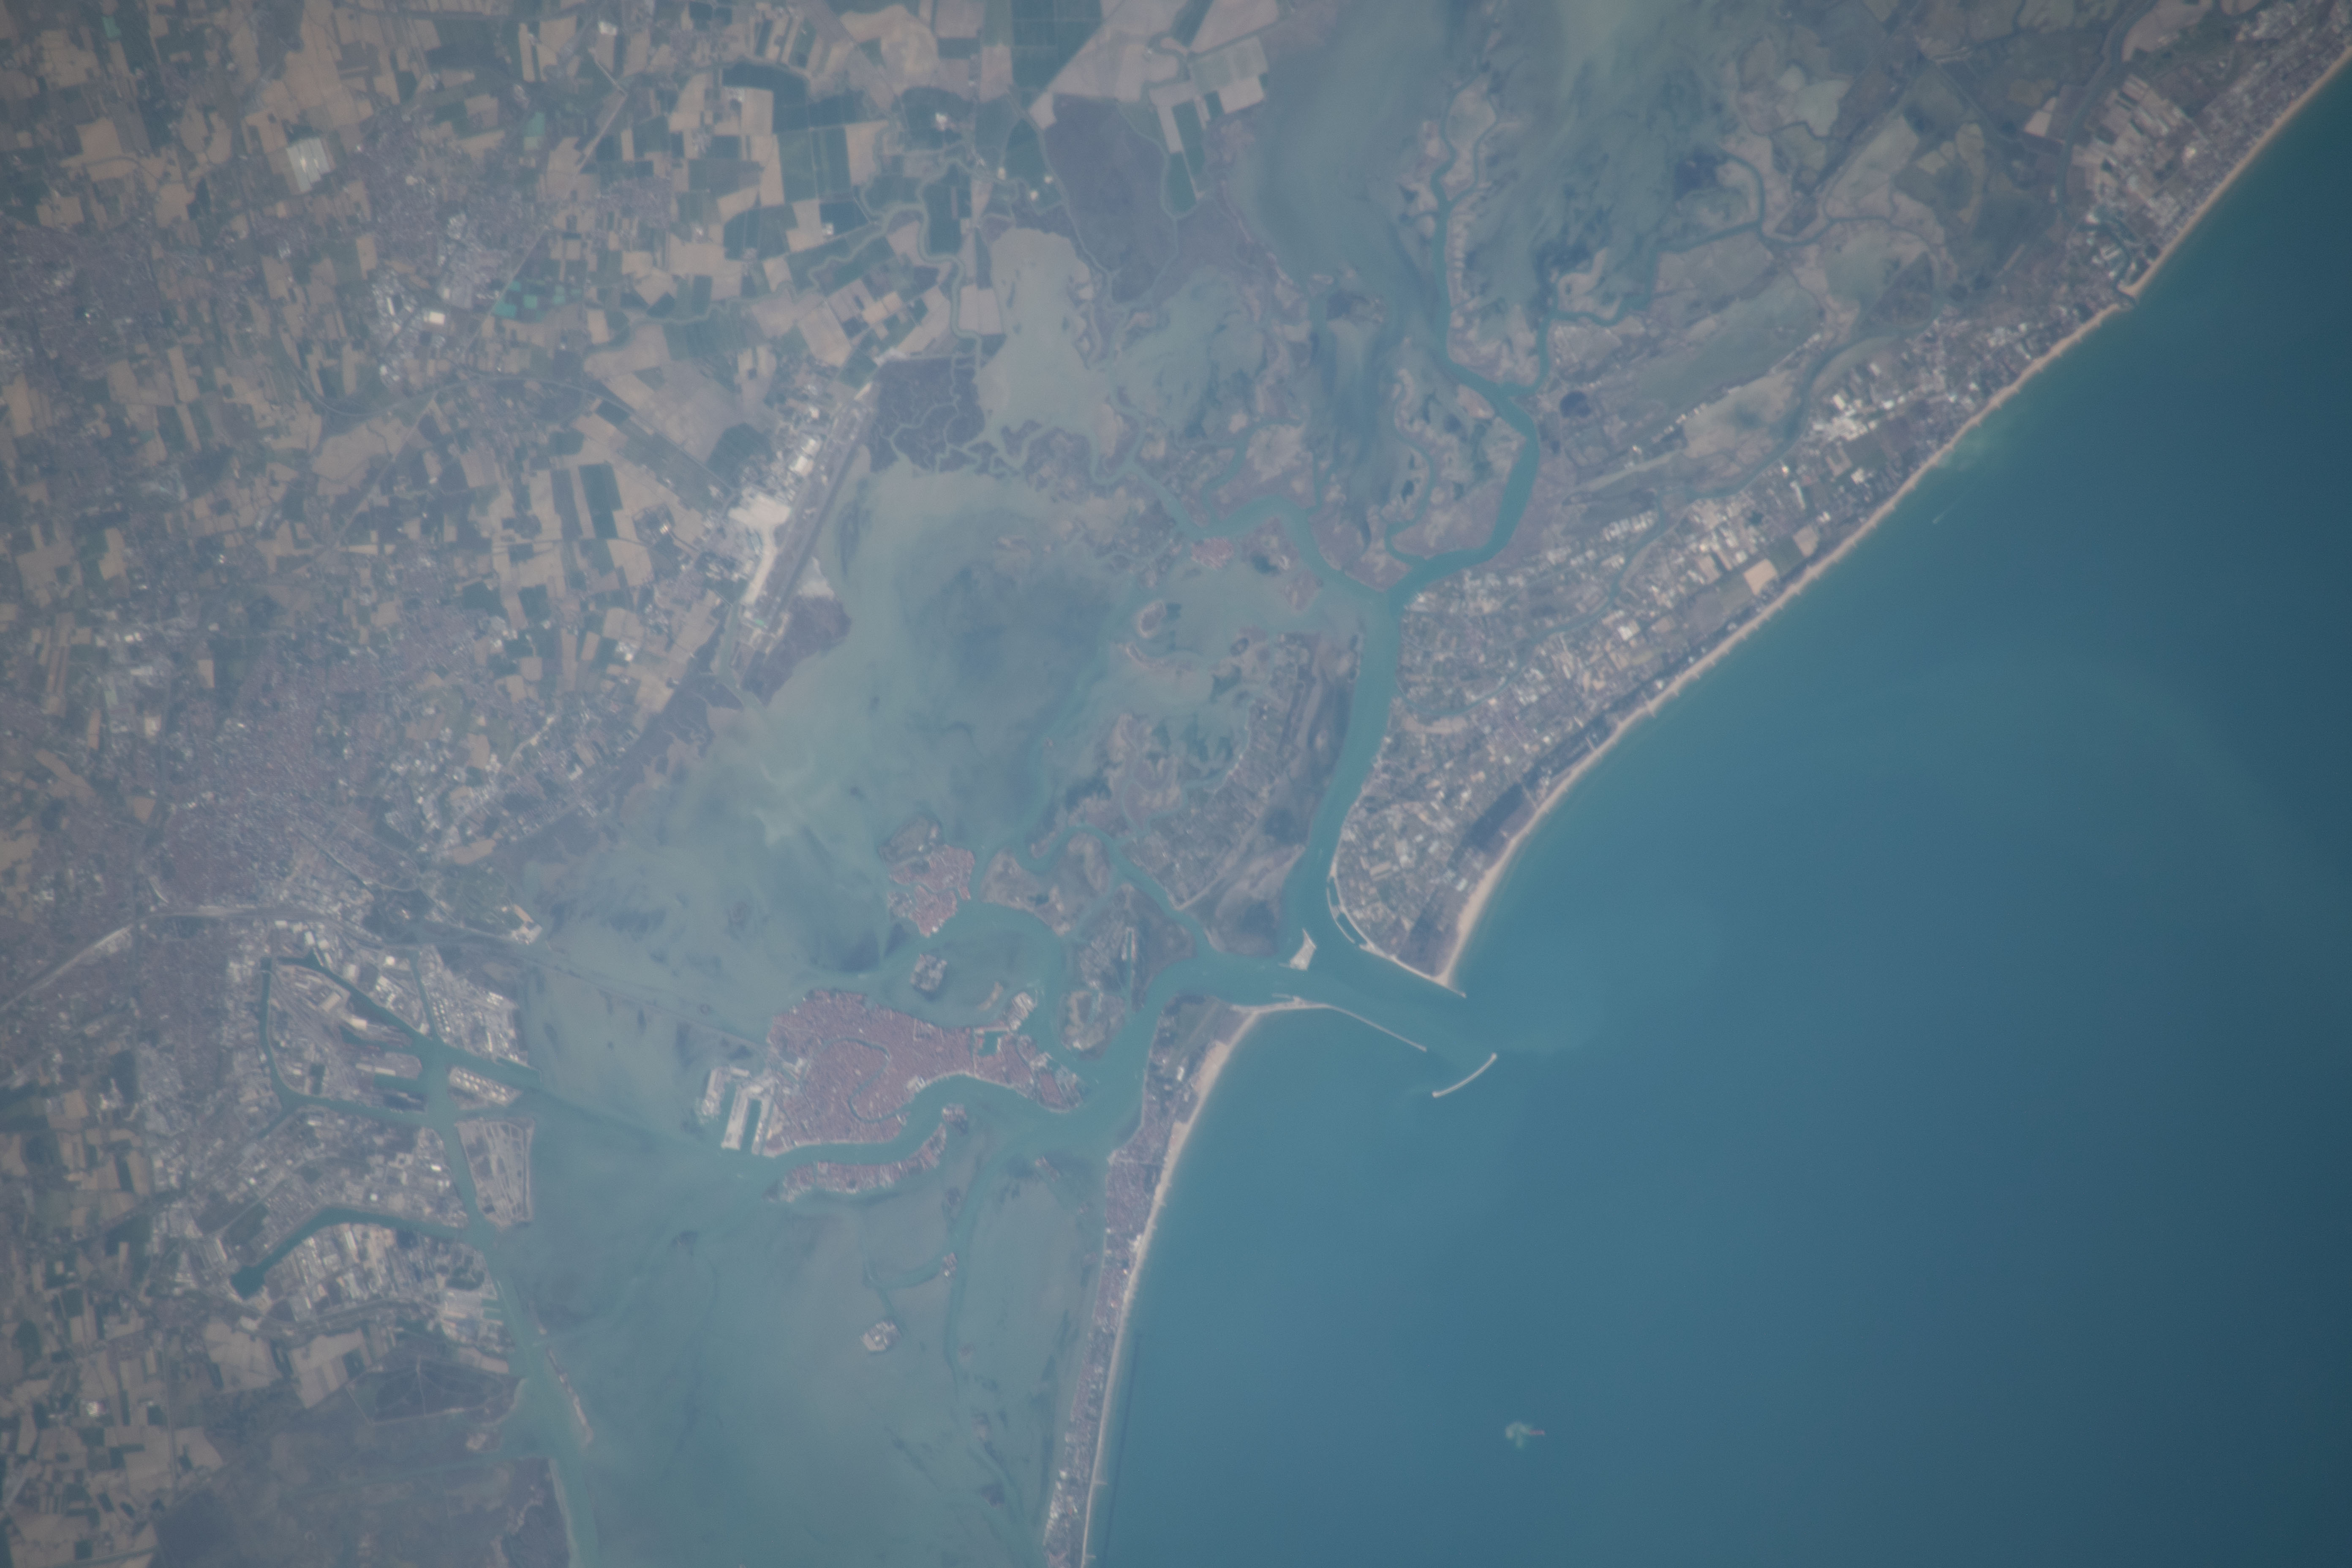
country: ITALY
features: VENICE, VENETIAN LAGOON, LIDO
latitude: 45.5
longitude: 12.4
